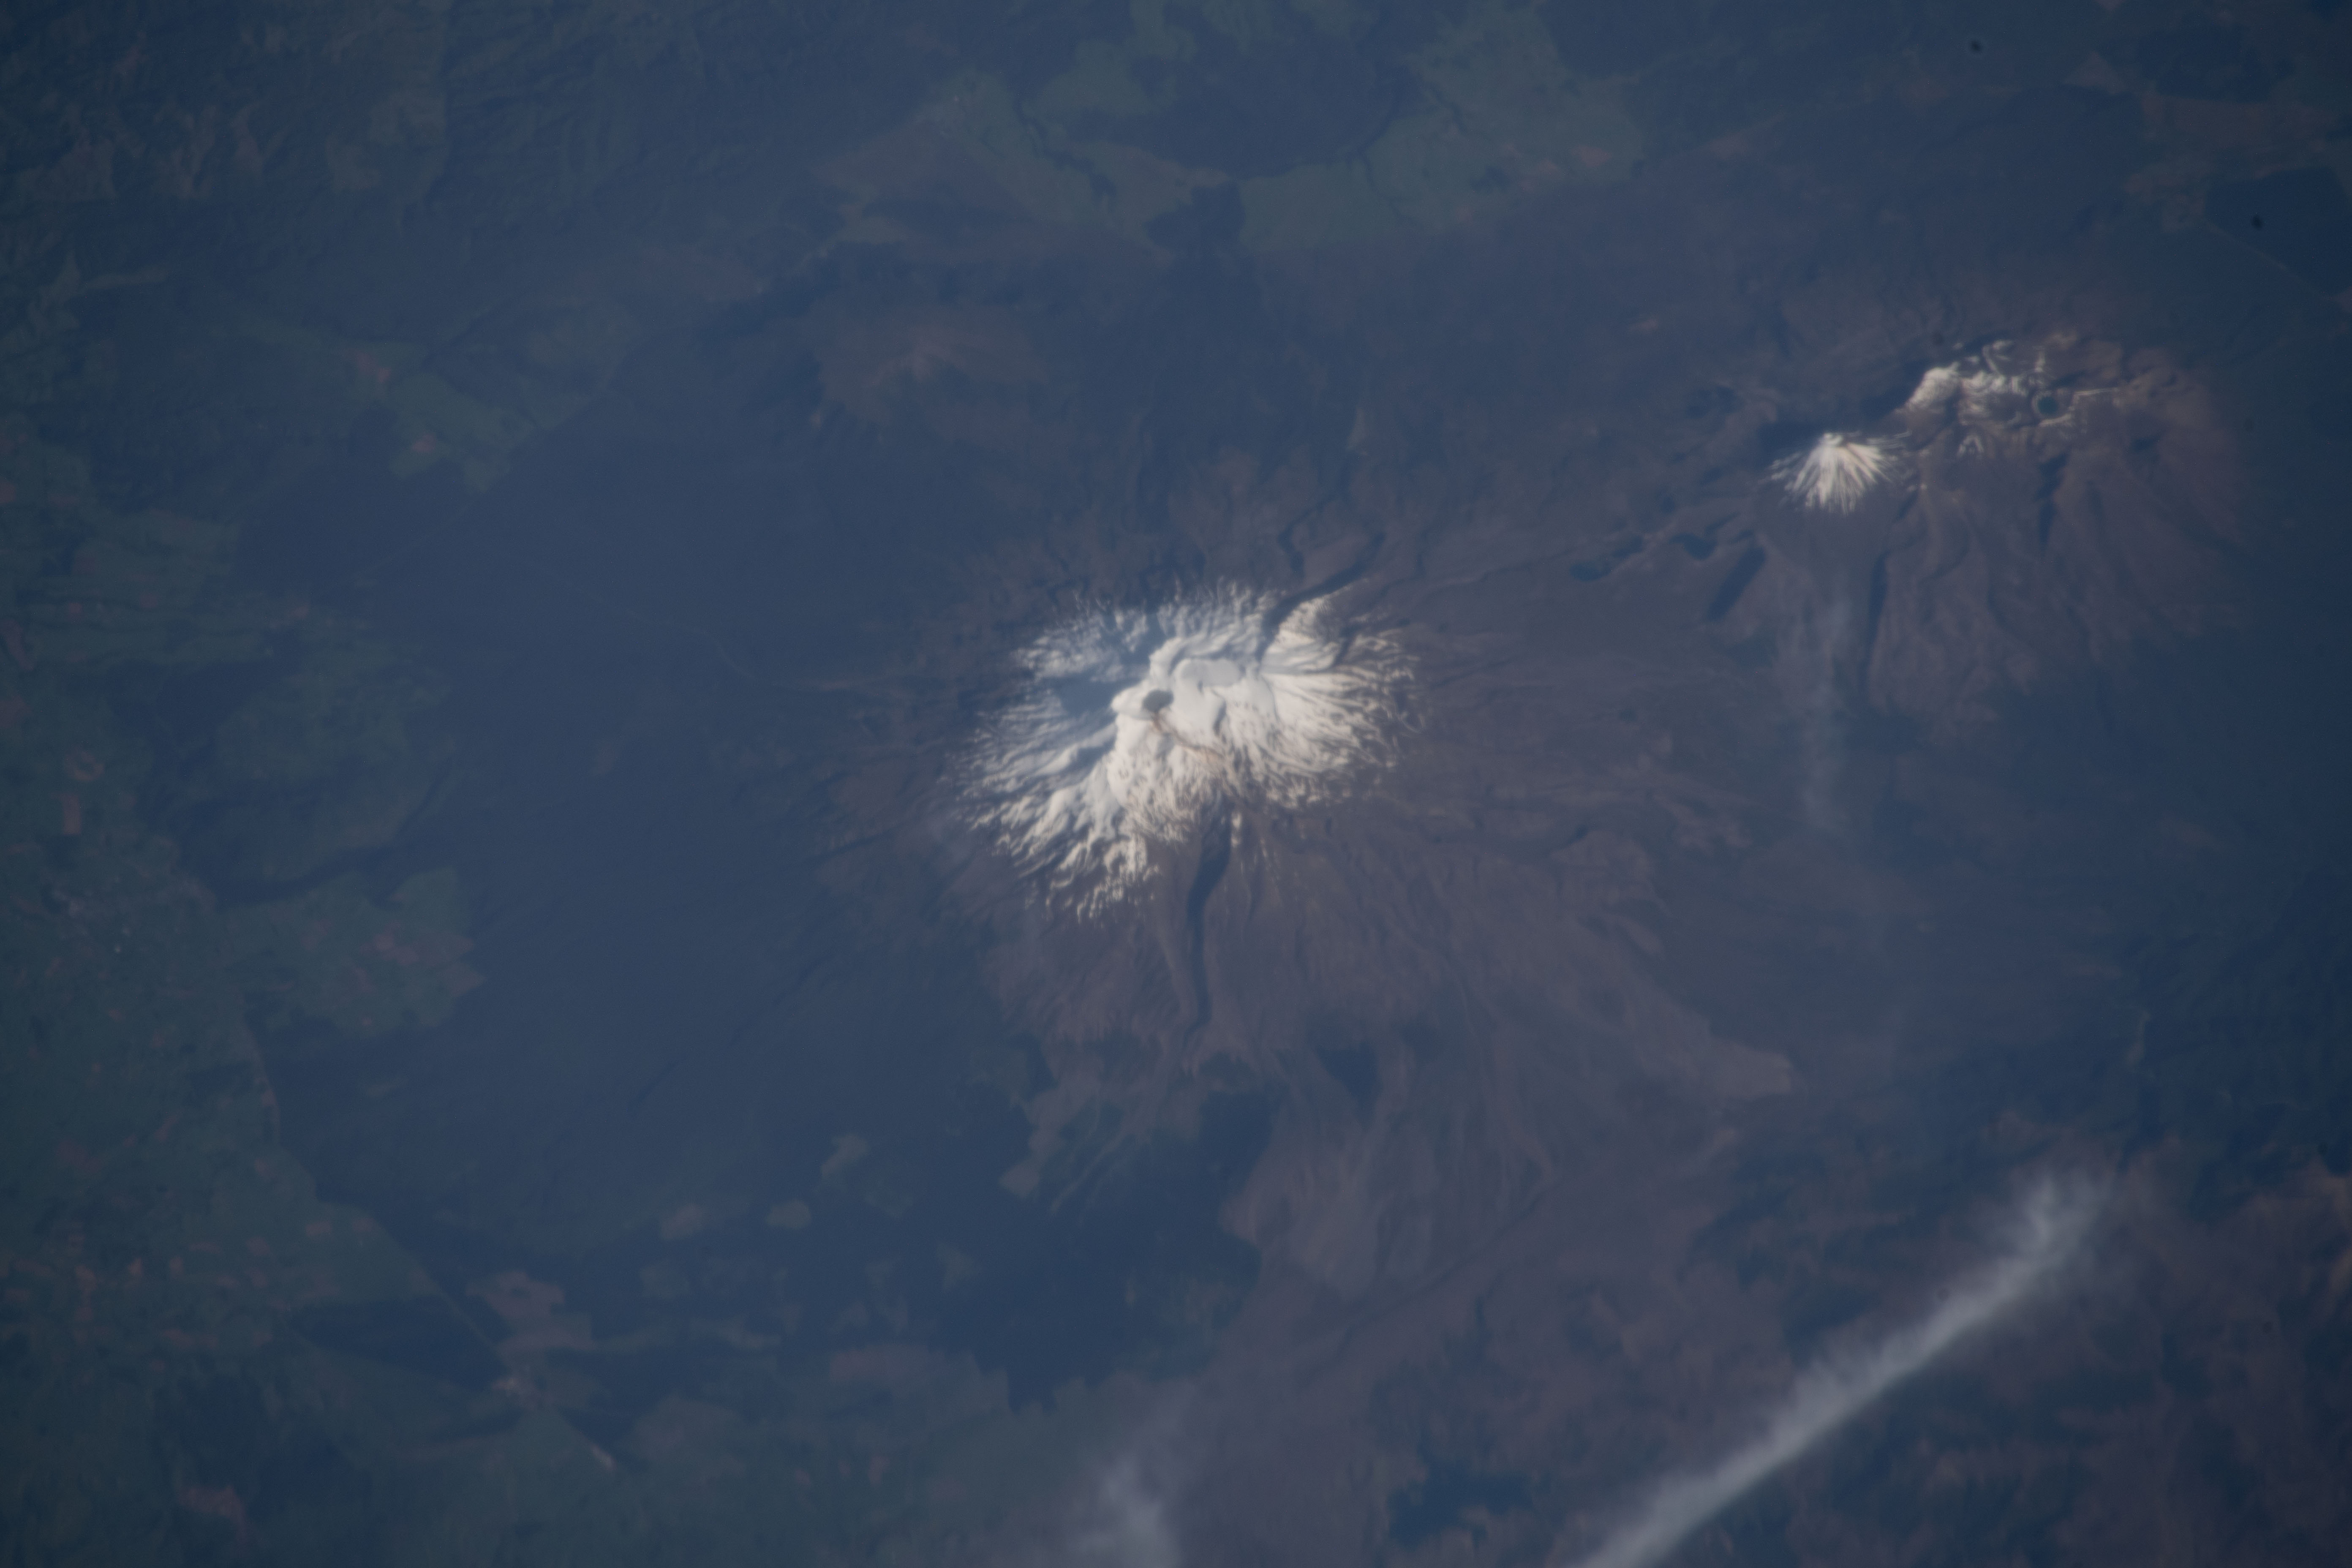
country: NEW ZEALAND-NI
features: NORTH ISLAND, TONGARIRO NATIONAL PARK, MOUNT RUAPEHU, MOUNT NGAURUHOE
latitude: -39.3
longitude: 175.6
